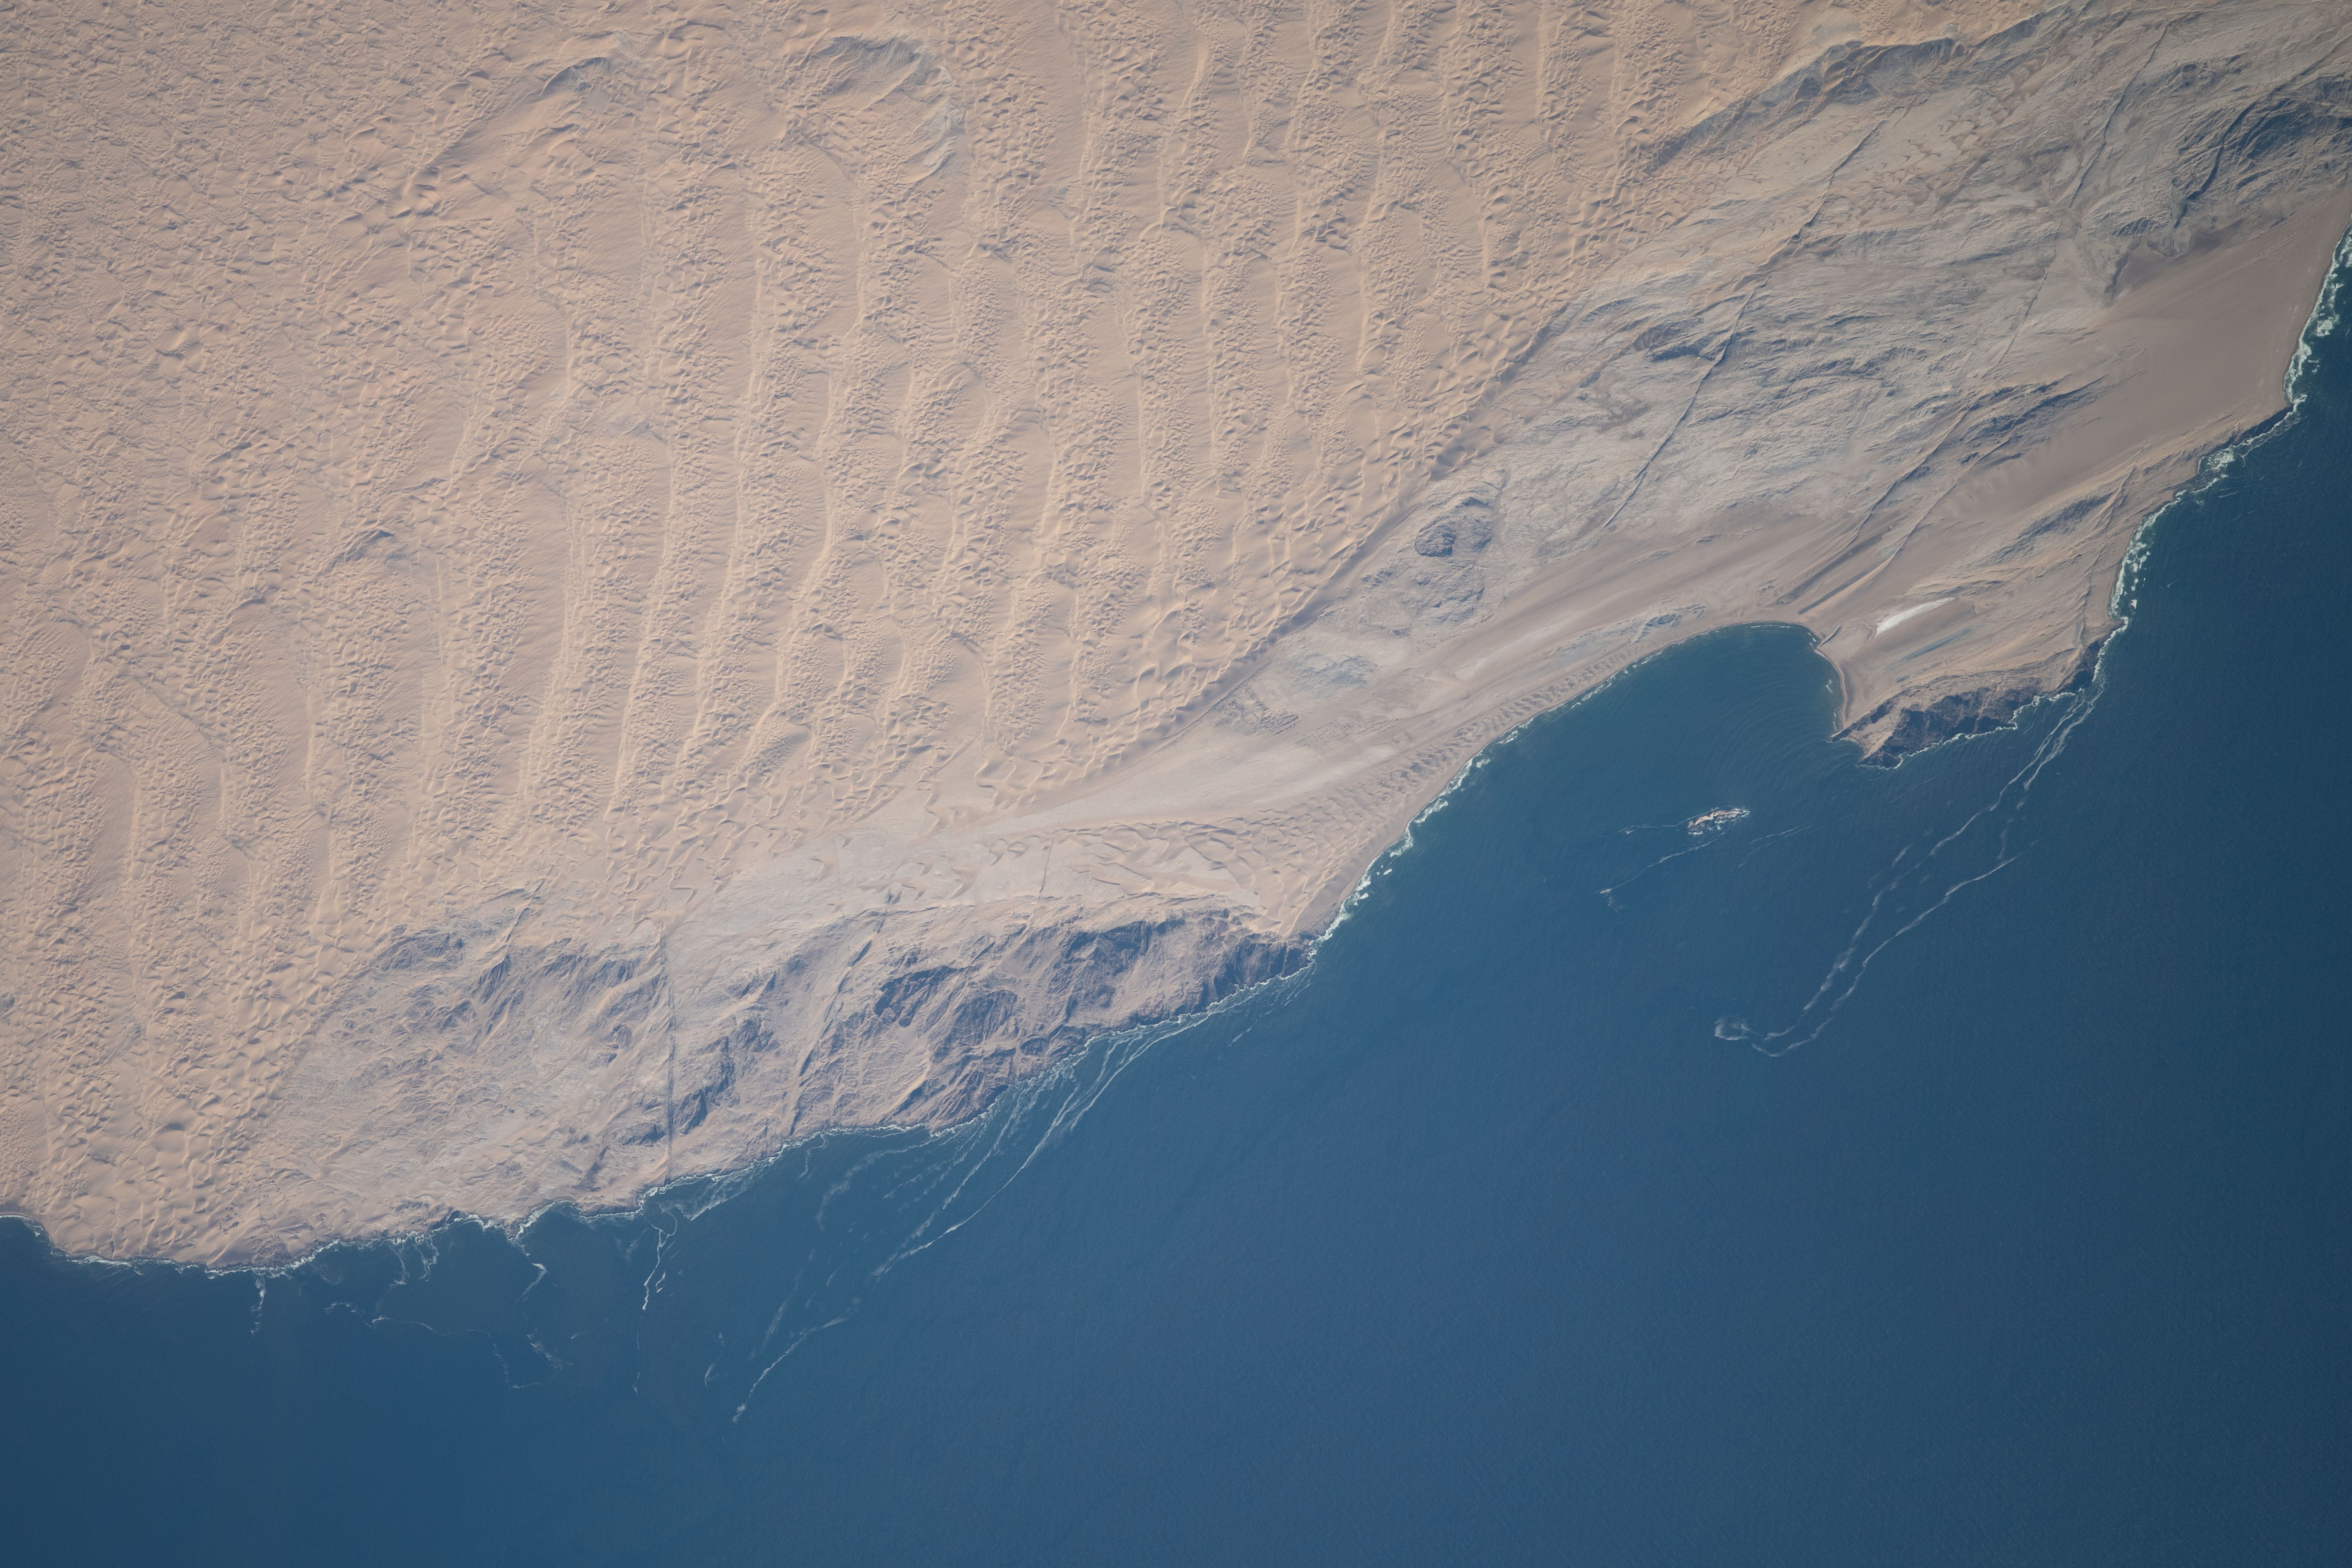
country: NAMIBIA
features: NAMIB DESERT
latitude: -25.7
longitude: 14.9
